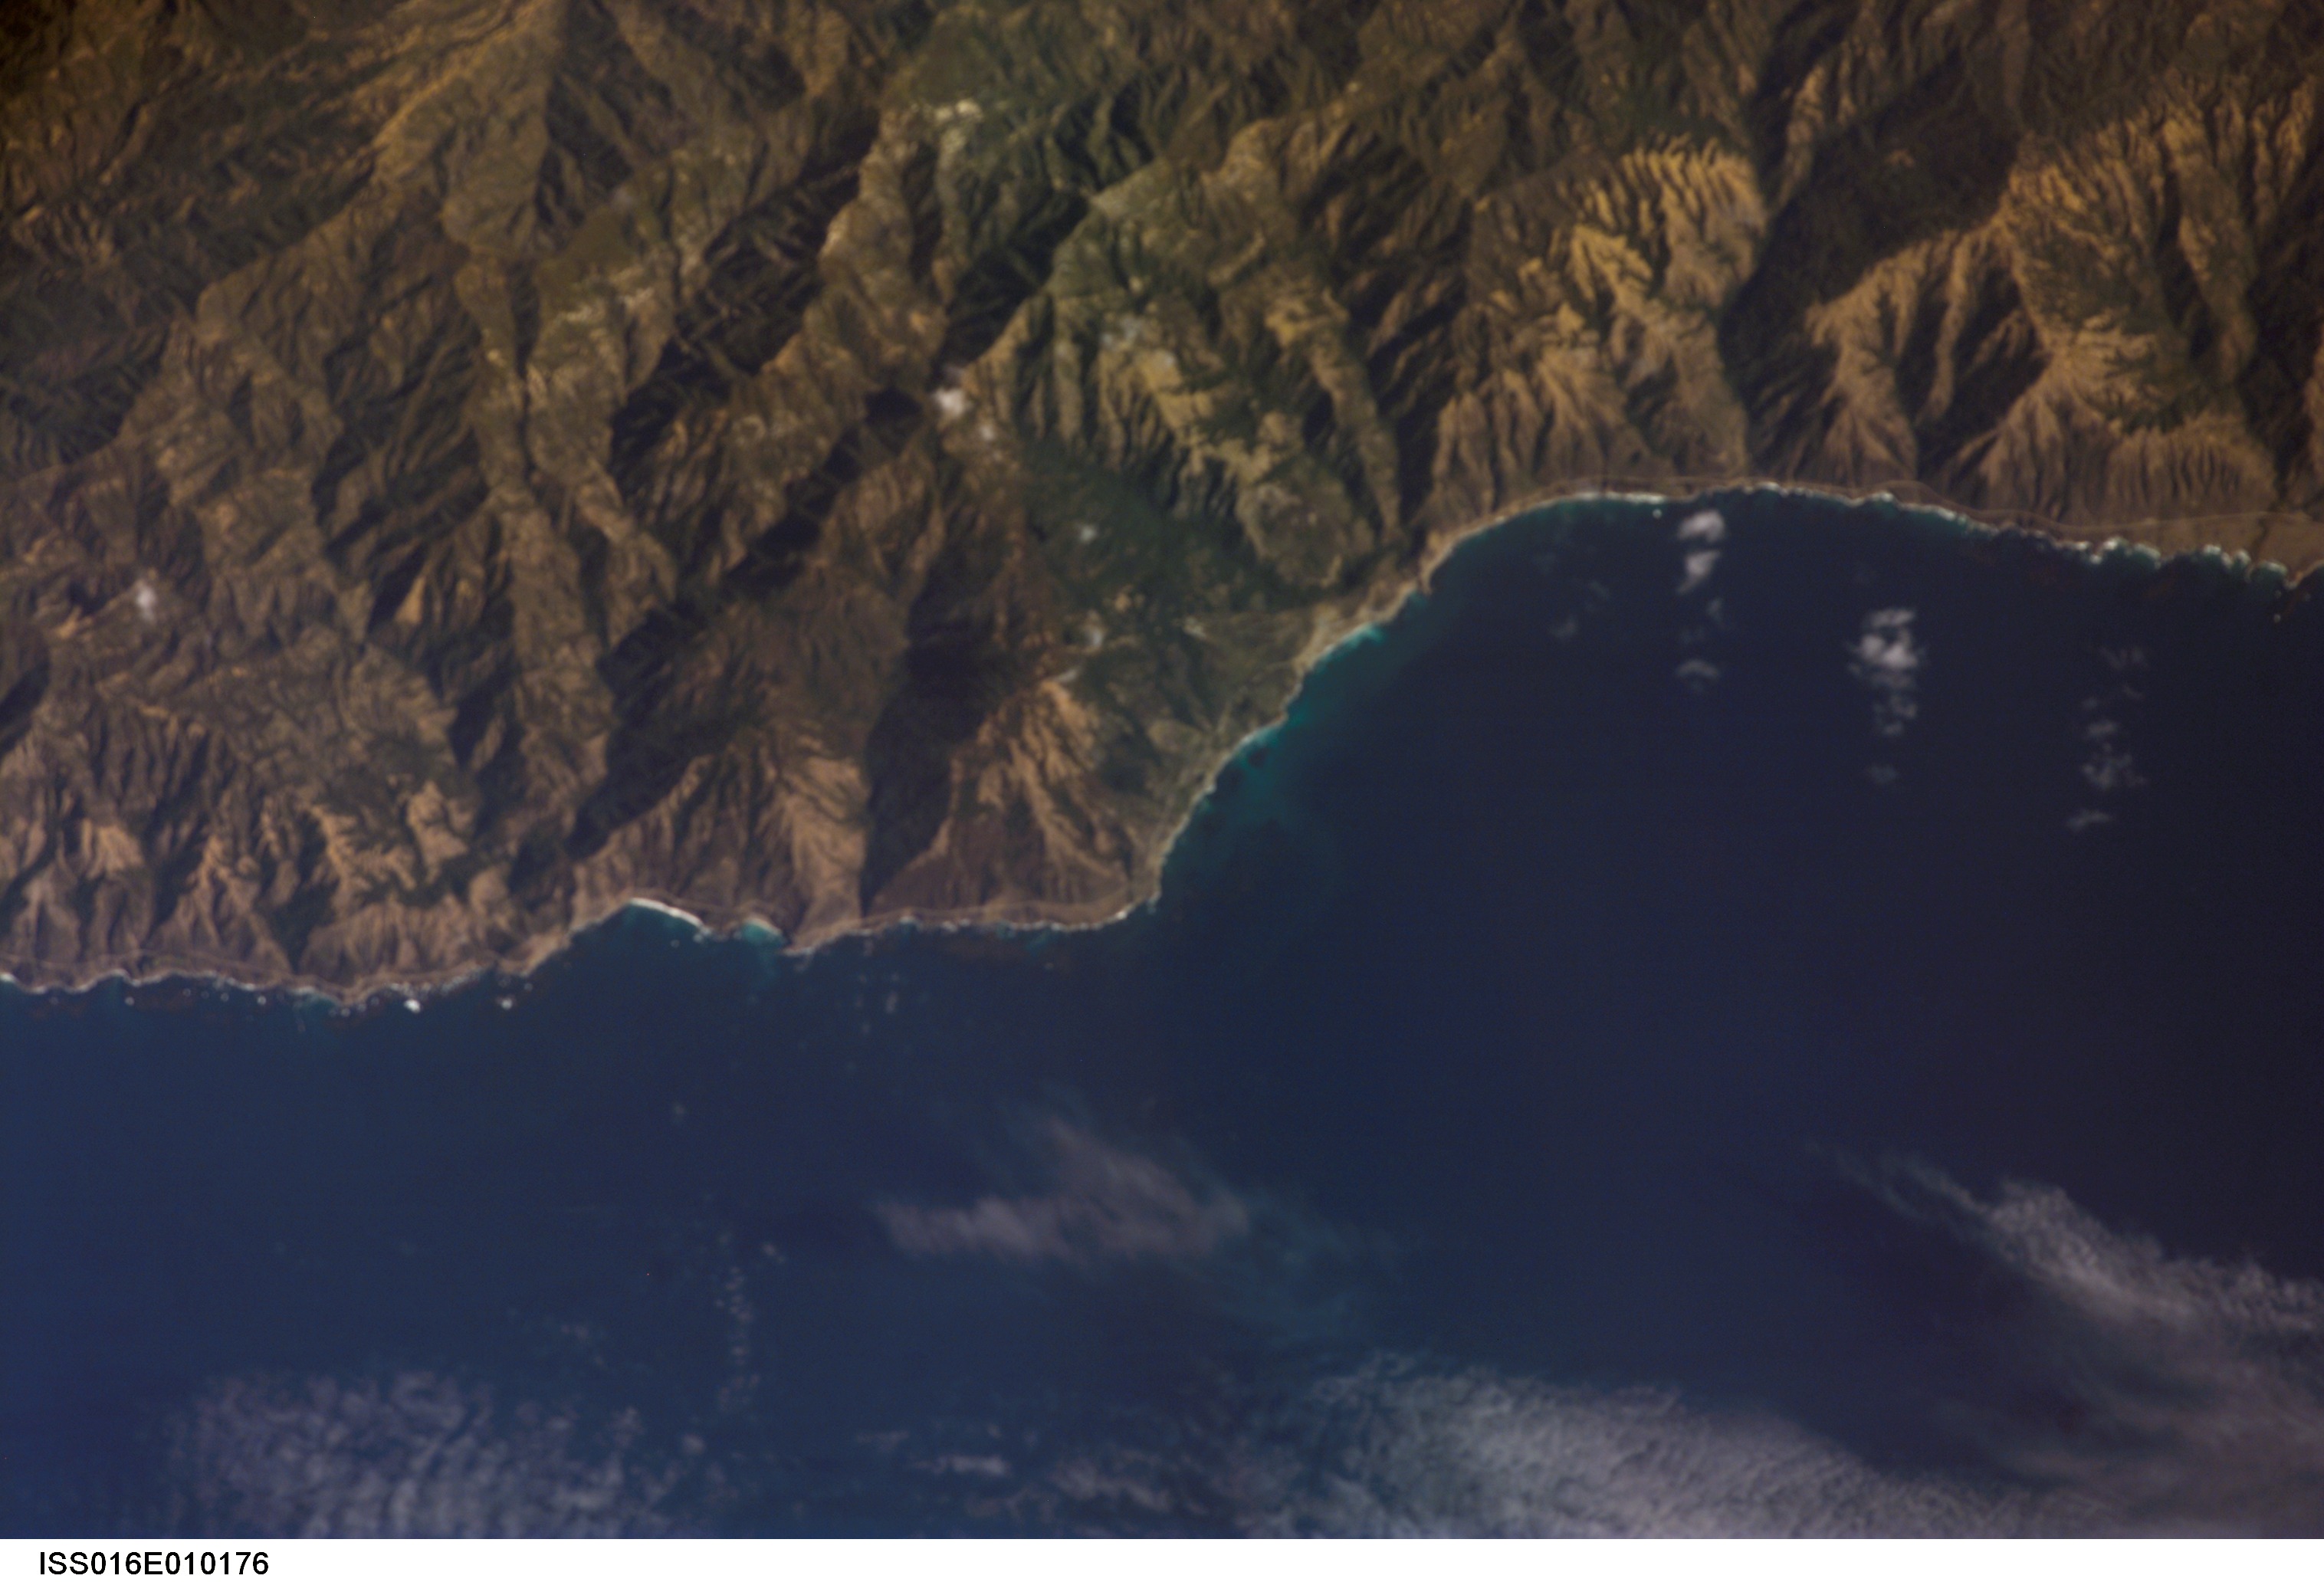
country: USA-CALIFORNIA
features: PACIFIC O., CONE PEAK, SANTA LUCIA RANGE
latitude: 36.0
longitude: -121.6
